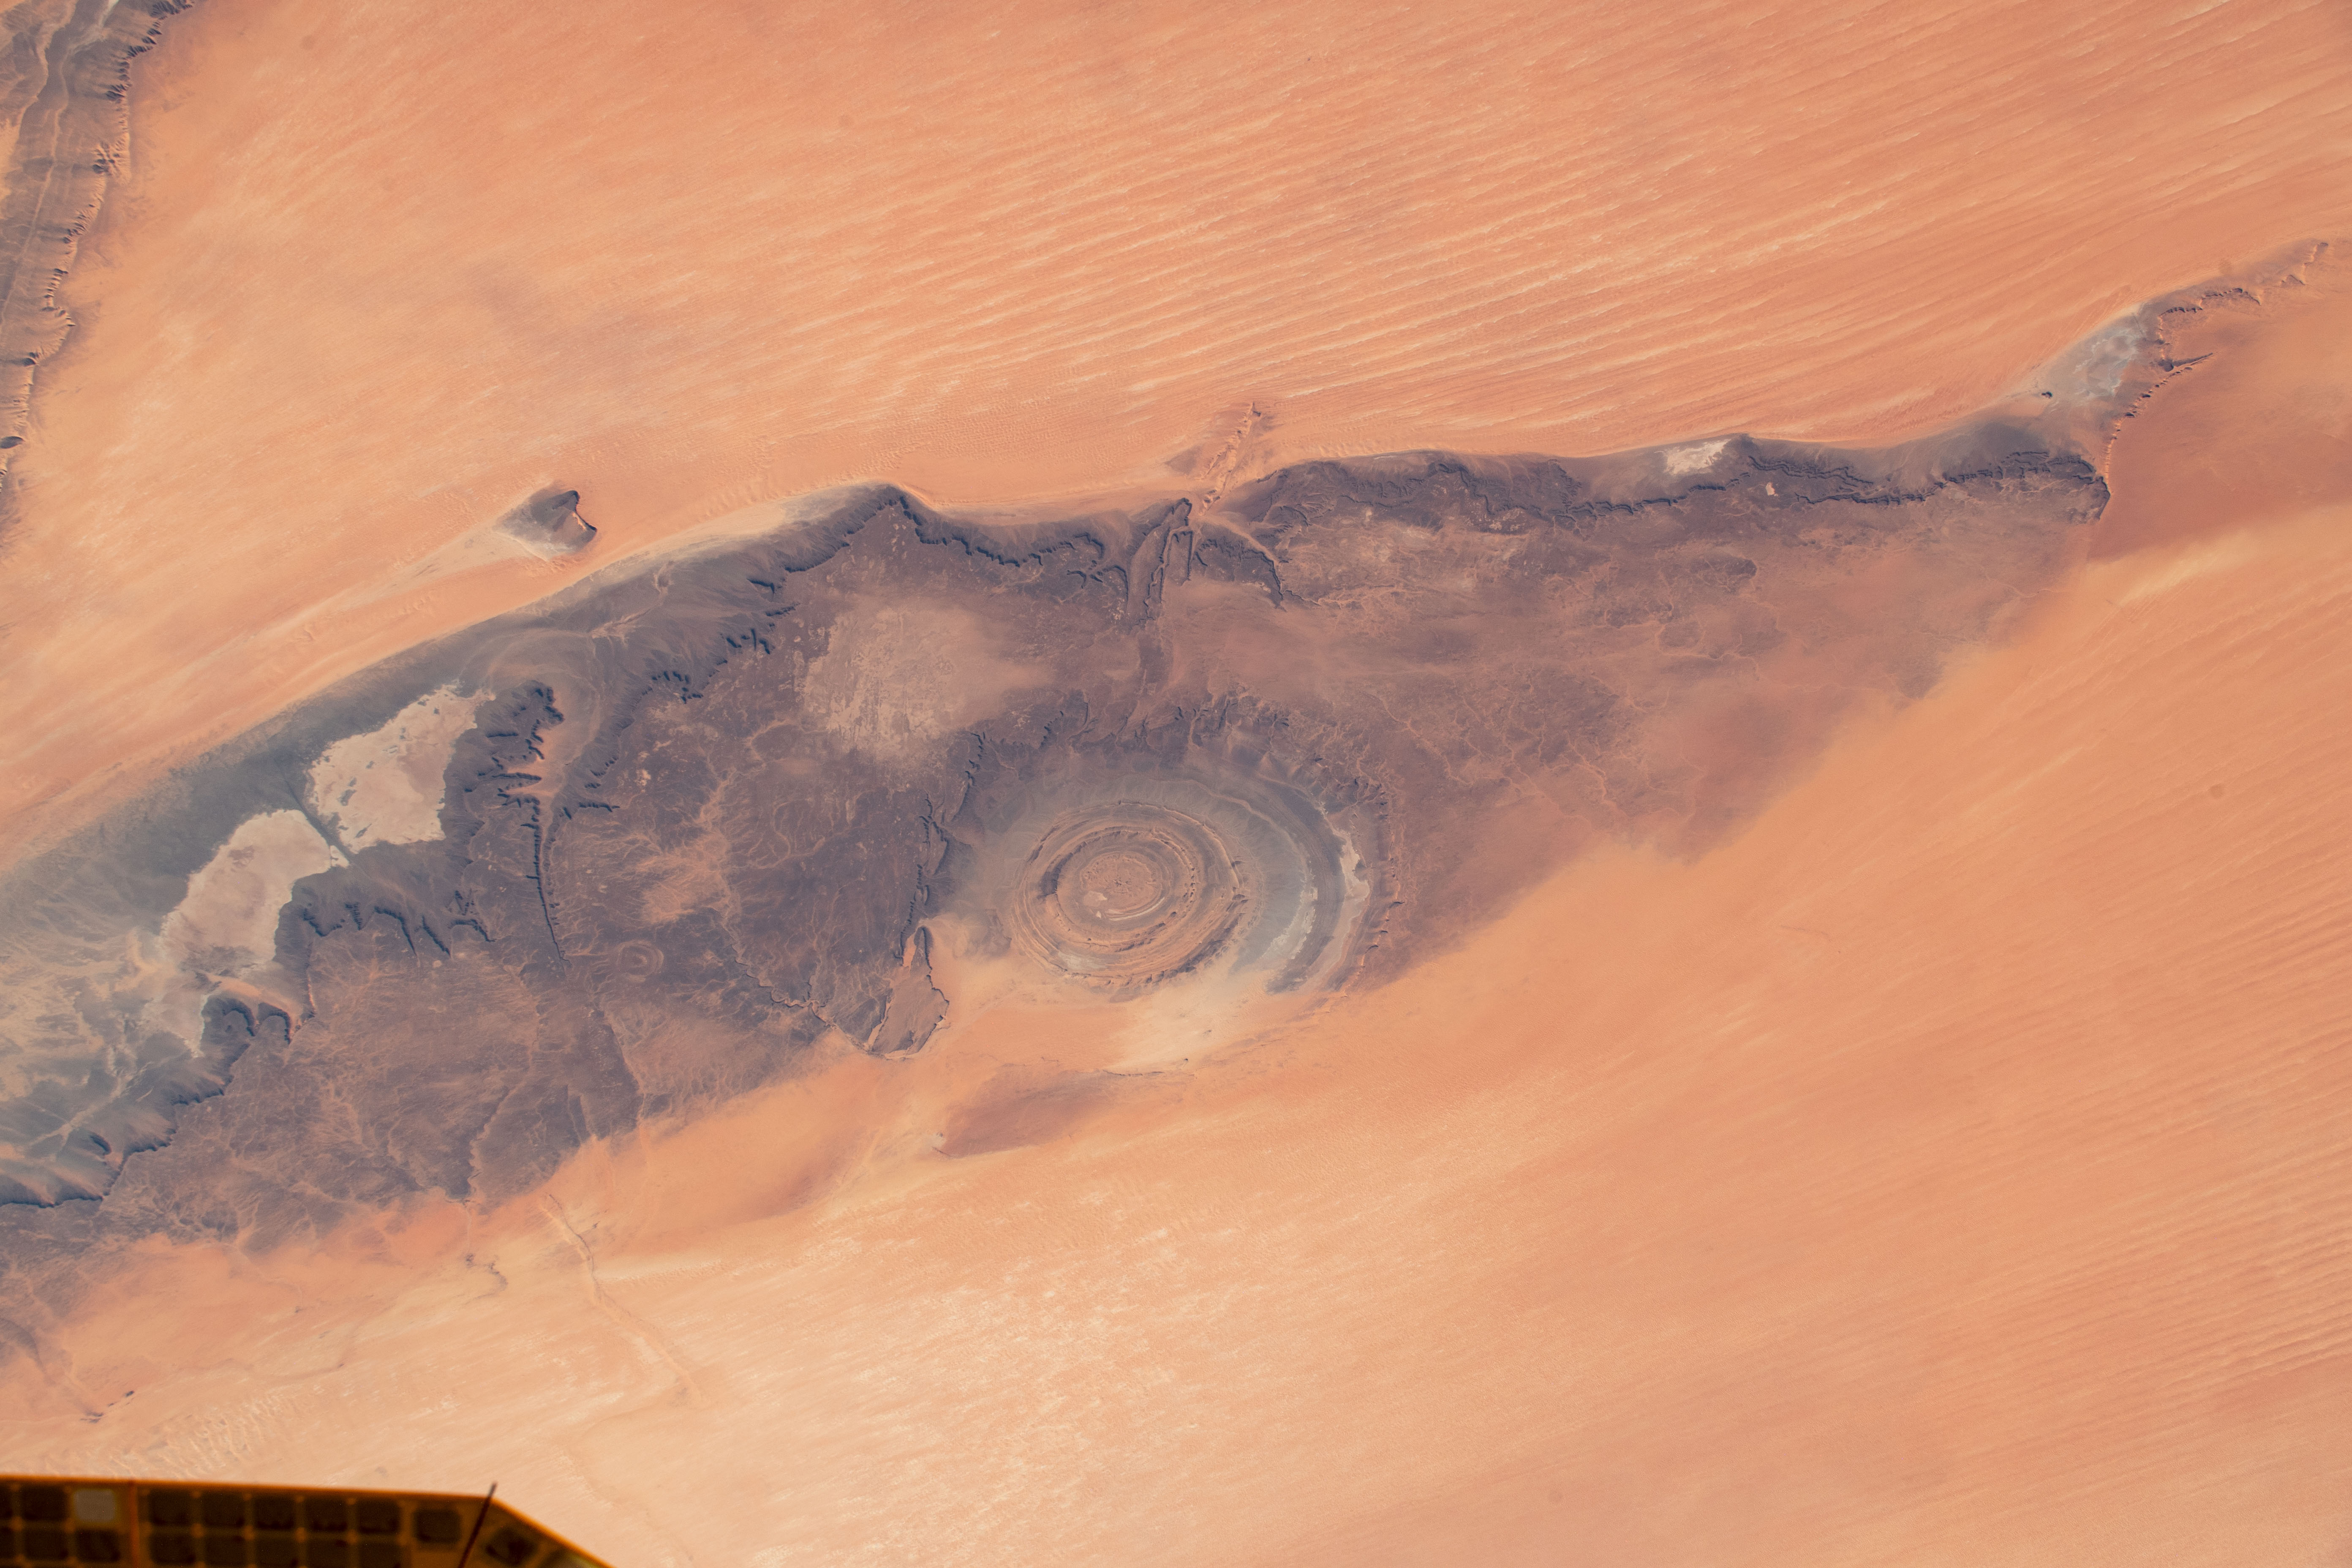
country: MAURITANIA
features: RICHAT STRUCTURE
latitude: 21.0
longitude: -11.5
